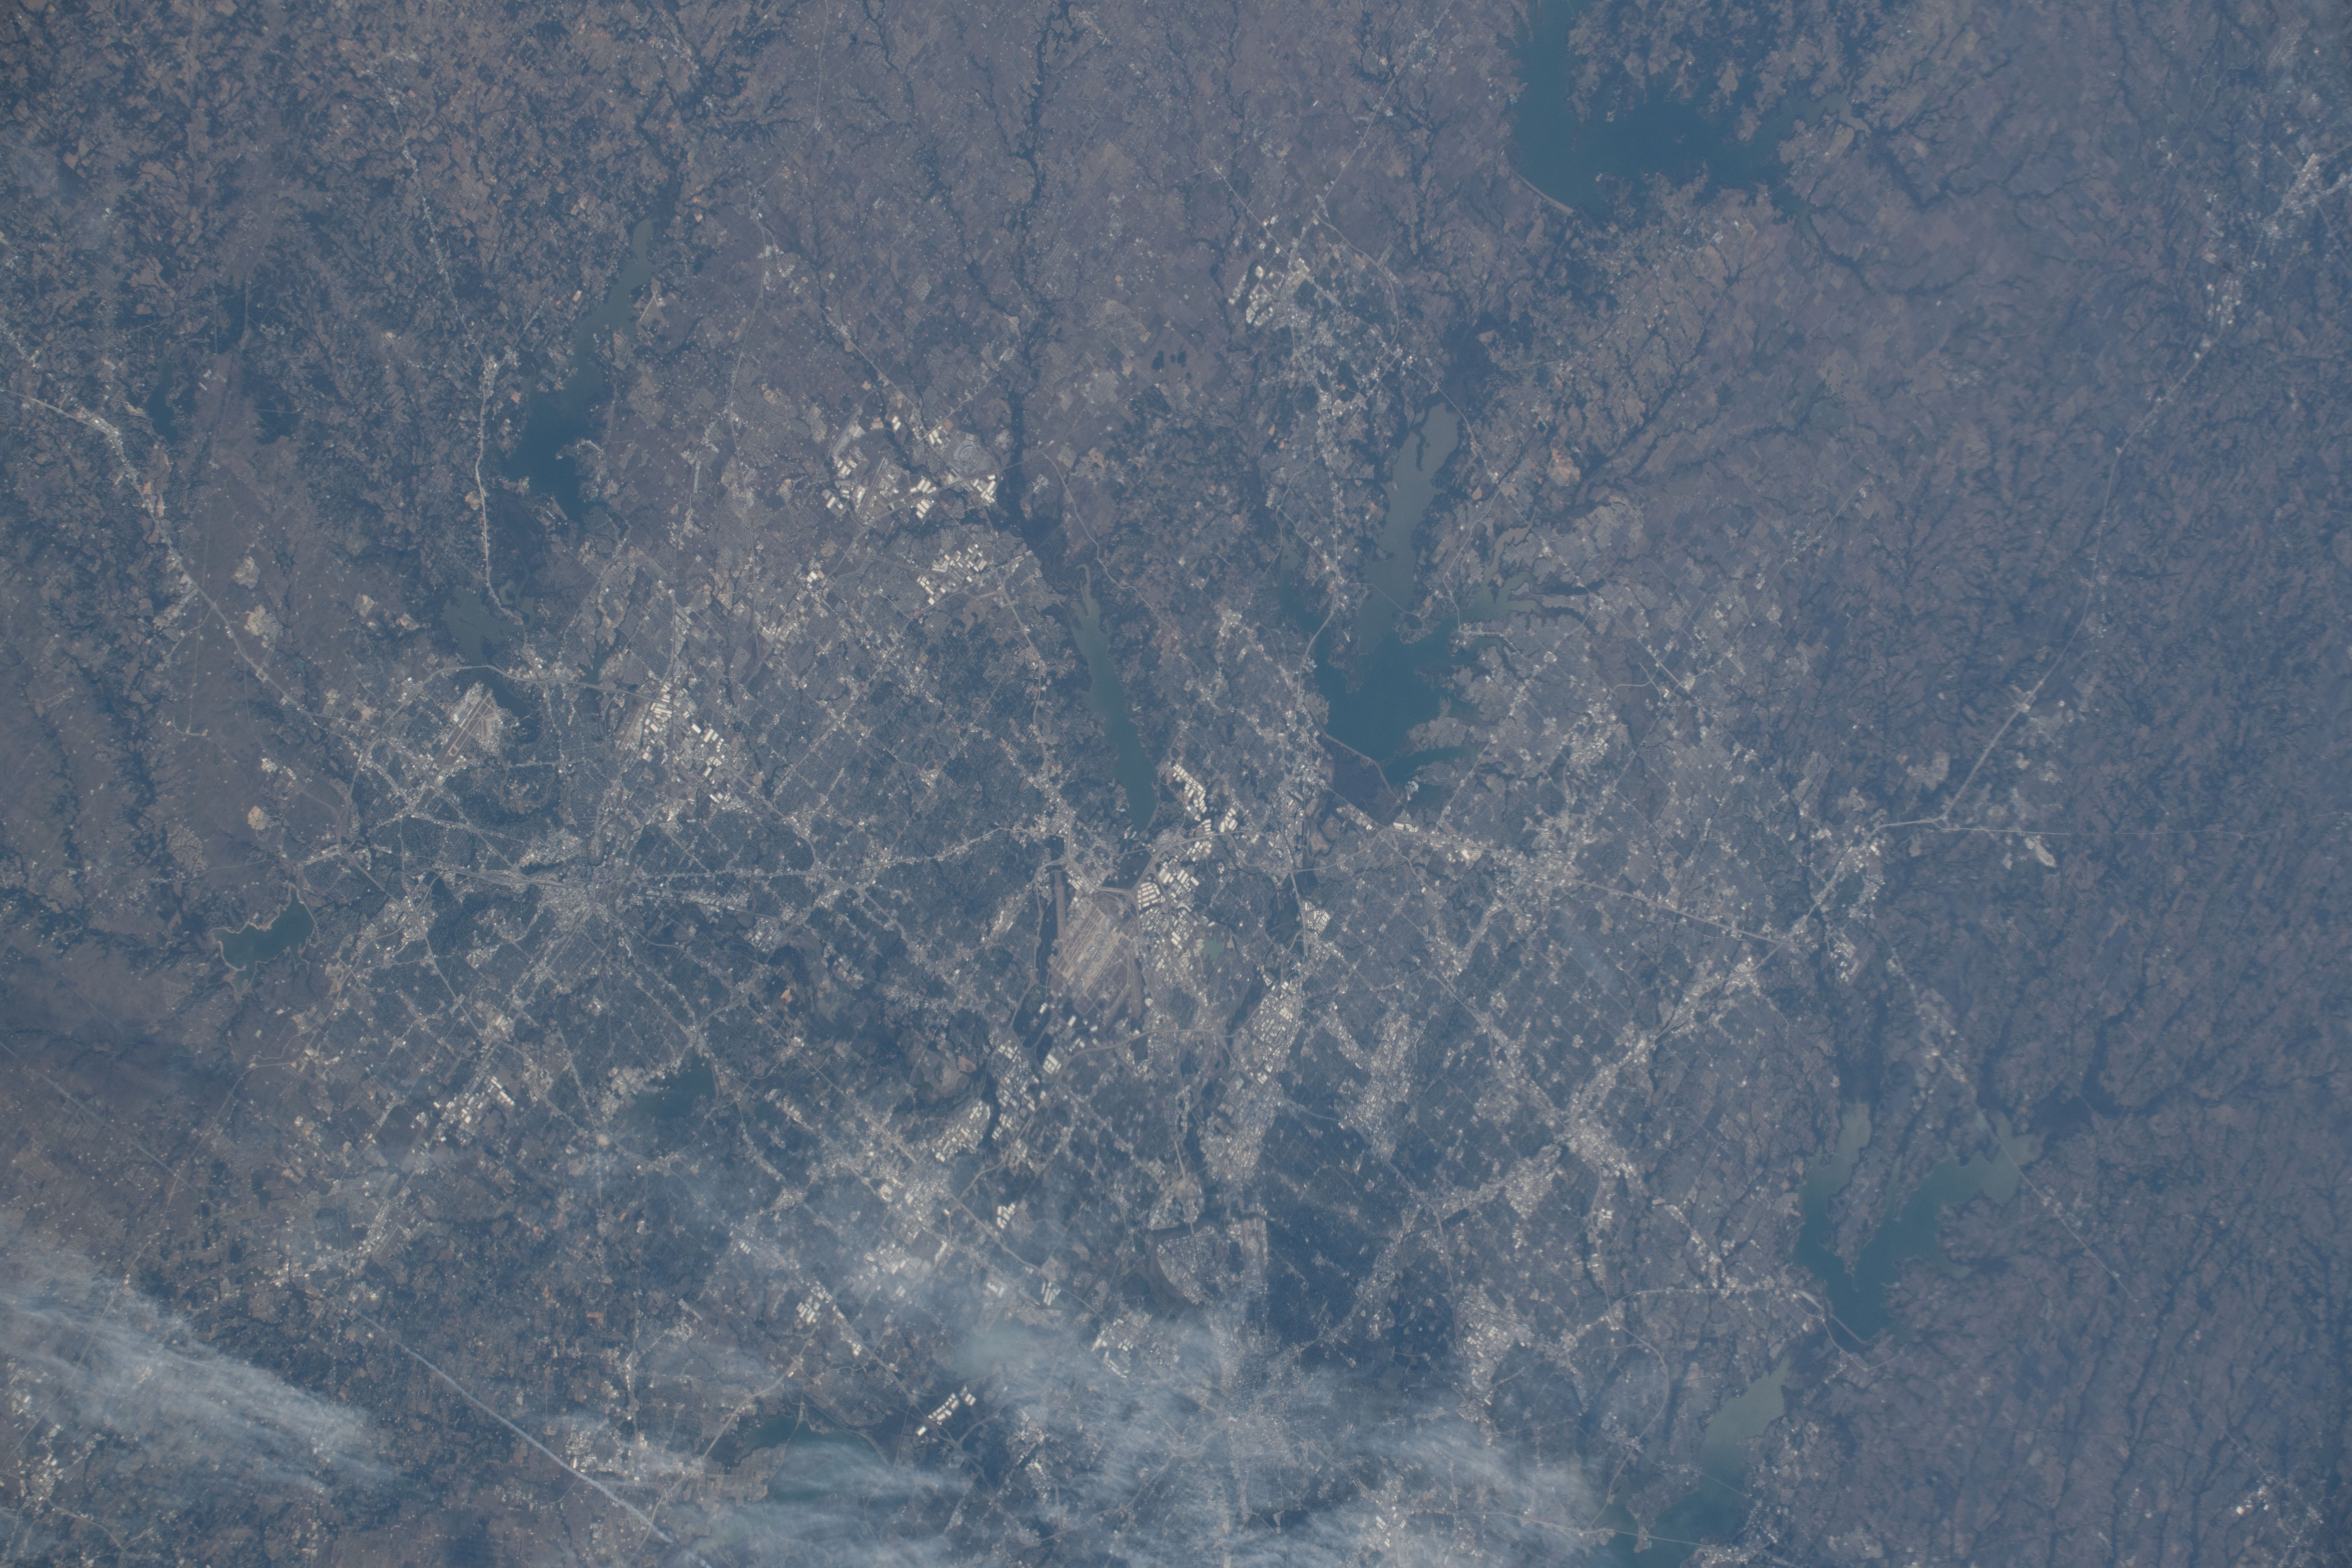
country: USA-TEXAS
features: DALLAS, LEWISVILLE LAKE, LAKE RAY ROBERTS
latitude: 33.0
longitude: -97.0
